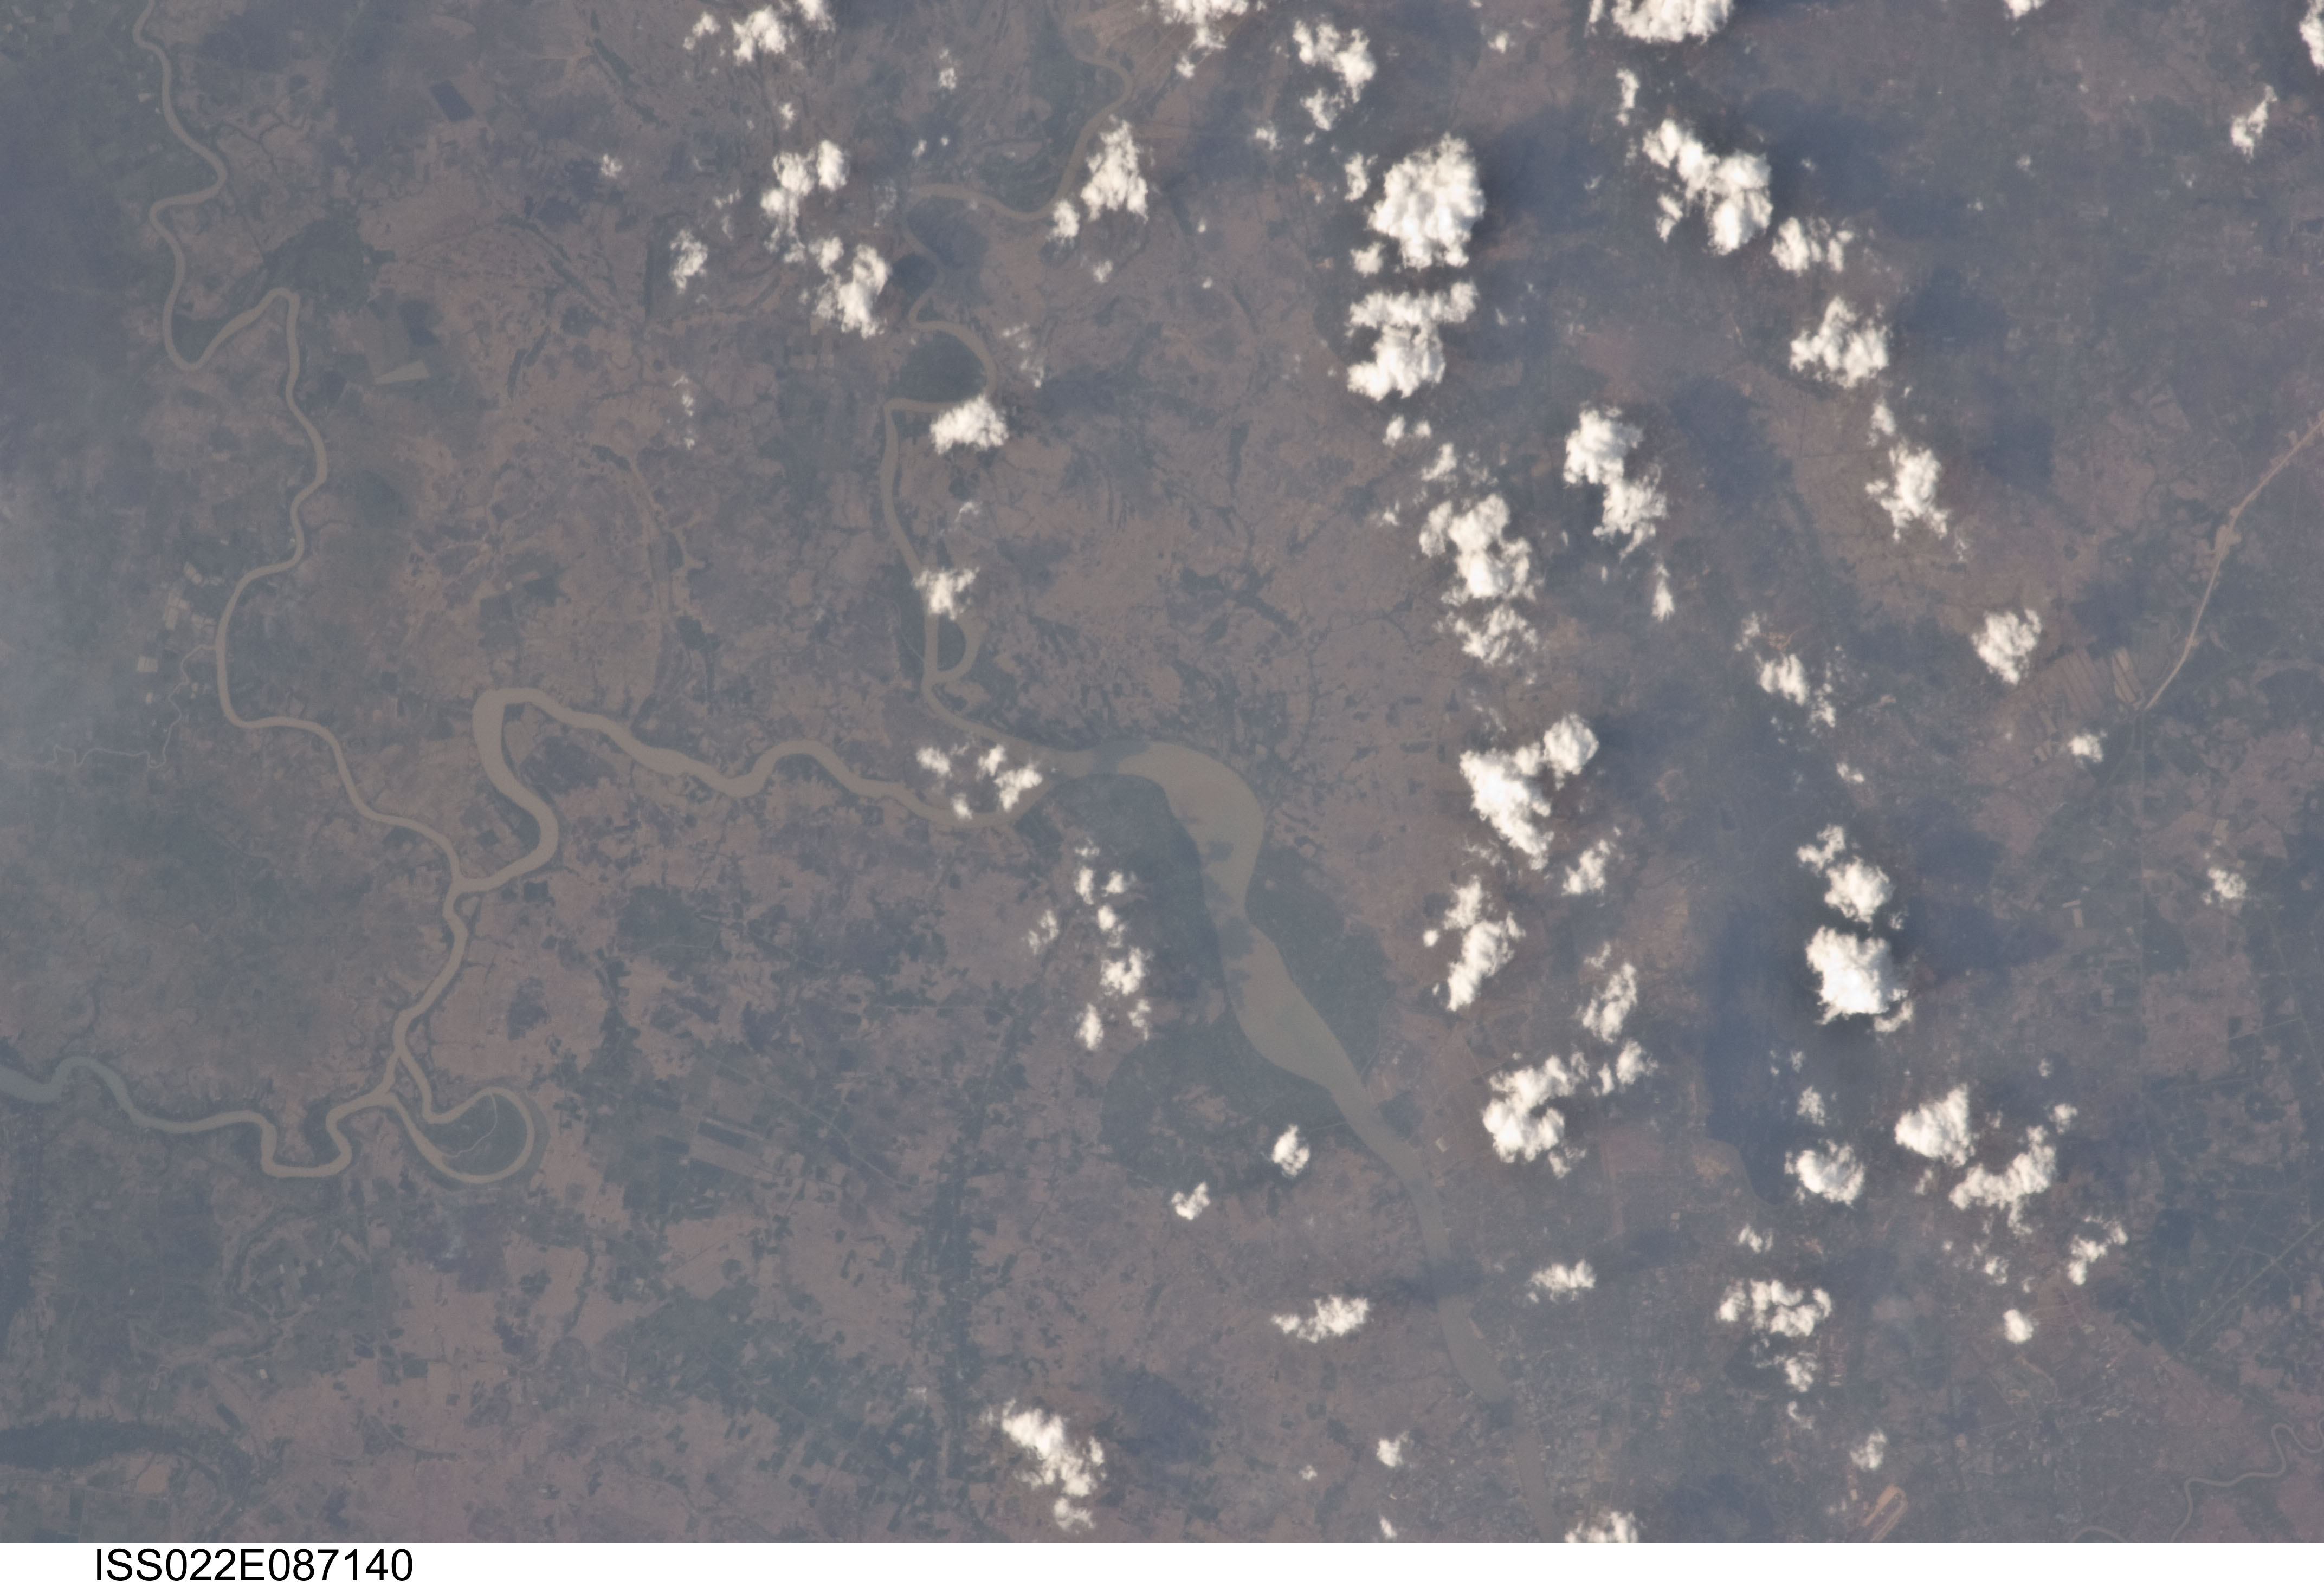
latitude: 17.0
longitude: 96.0
